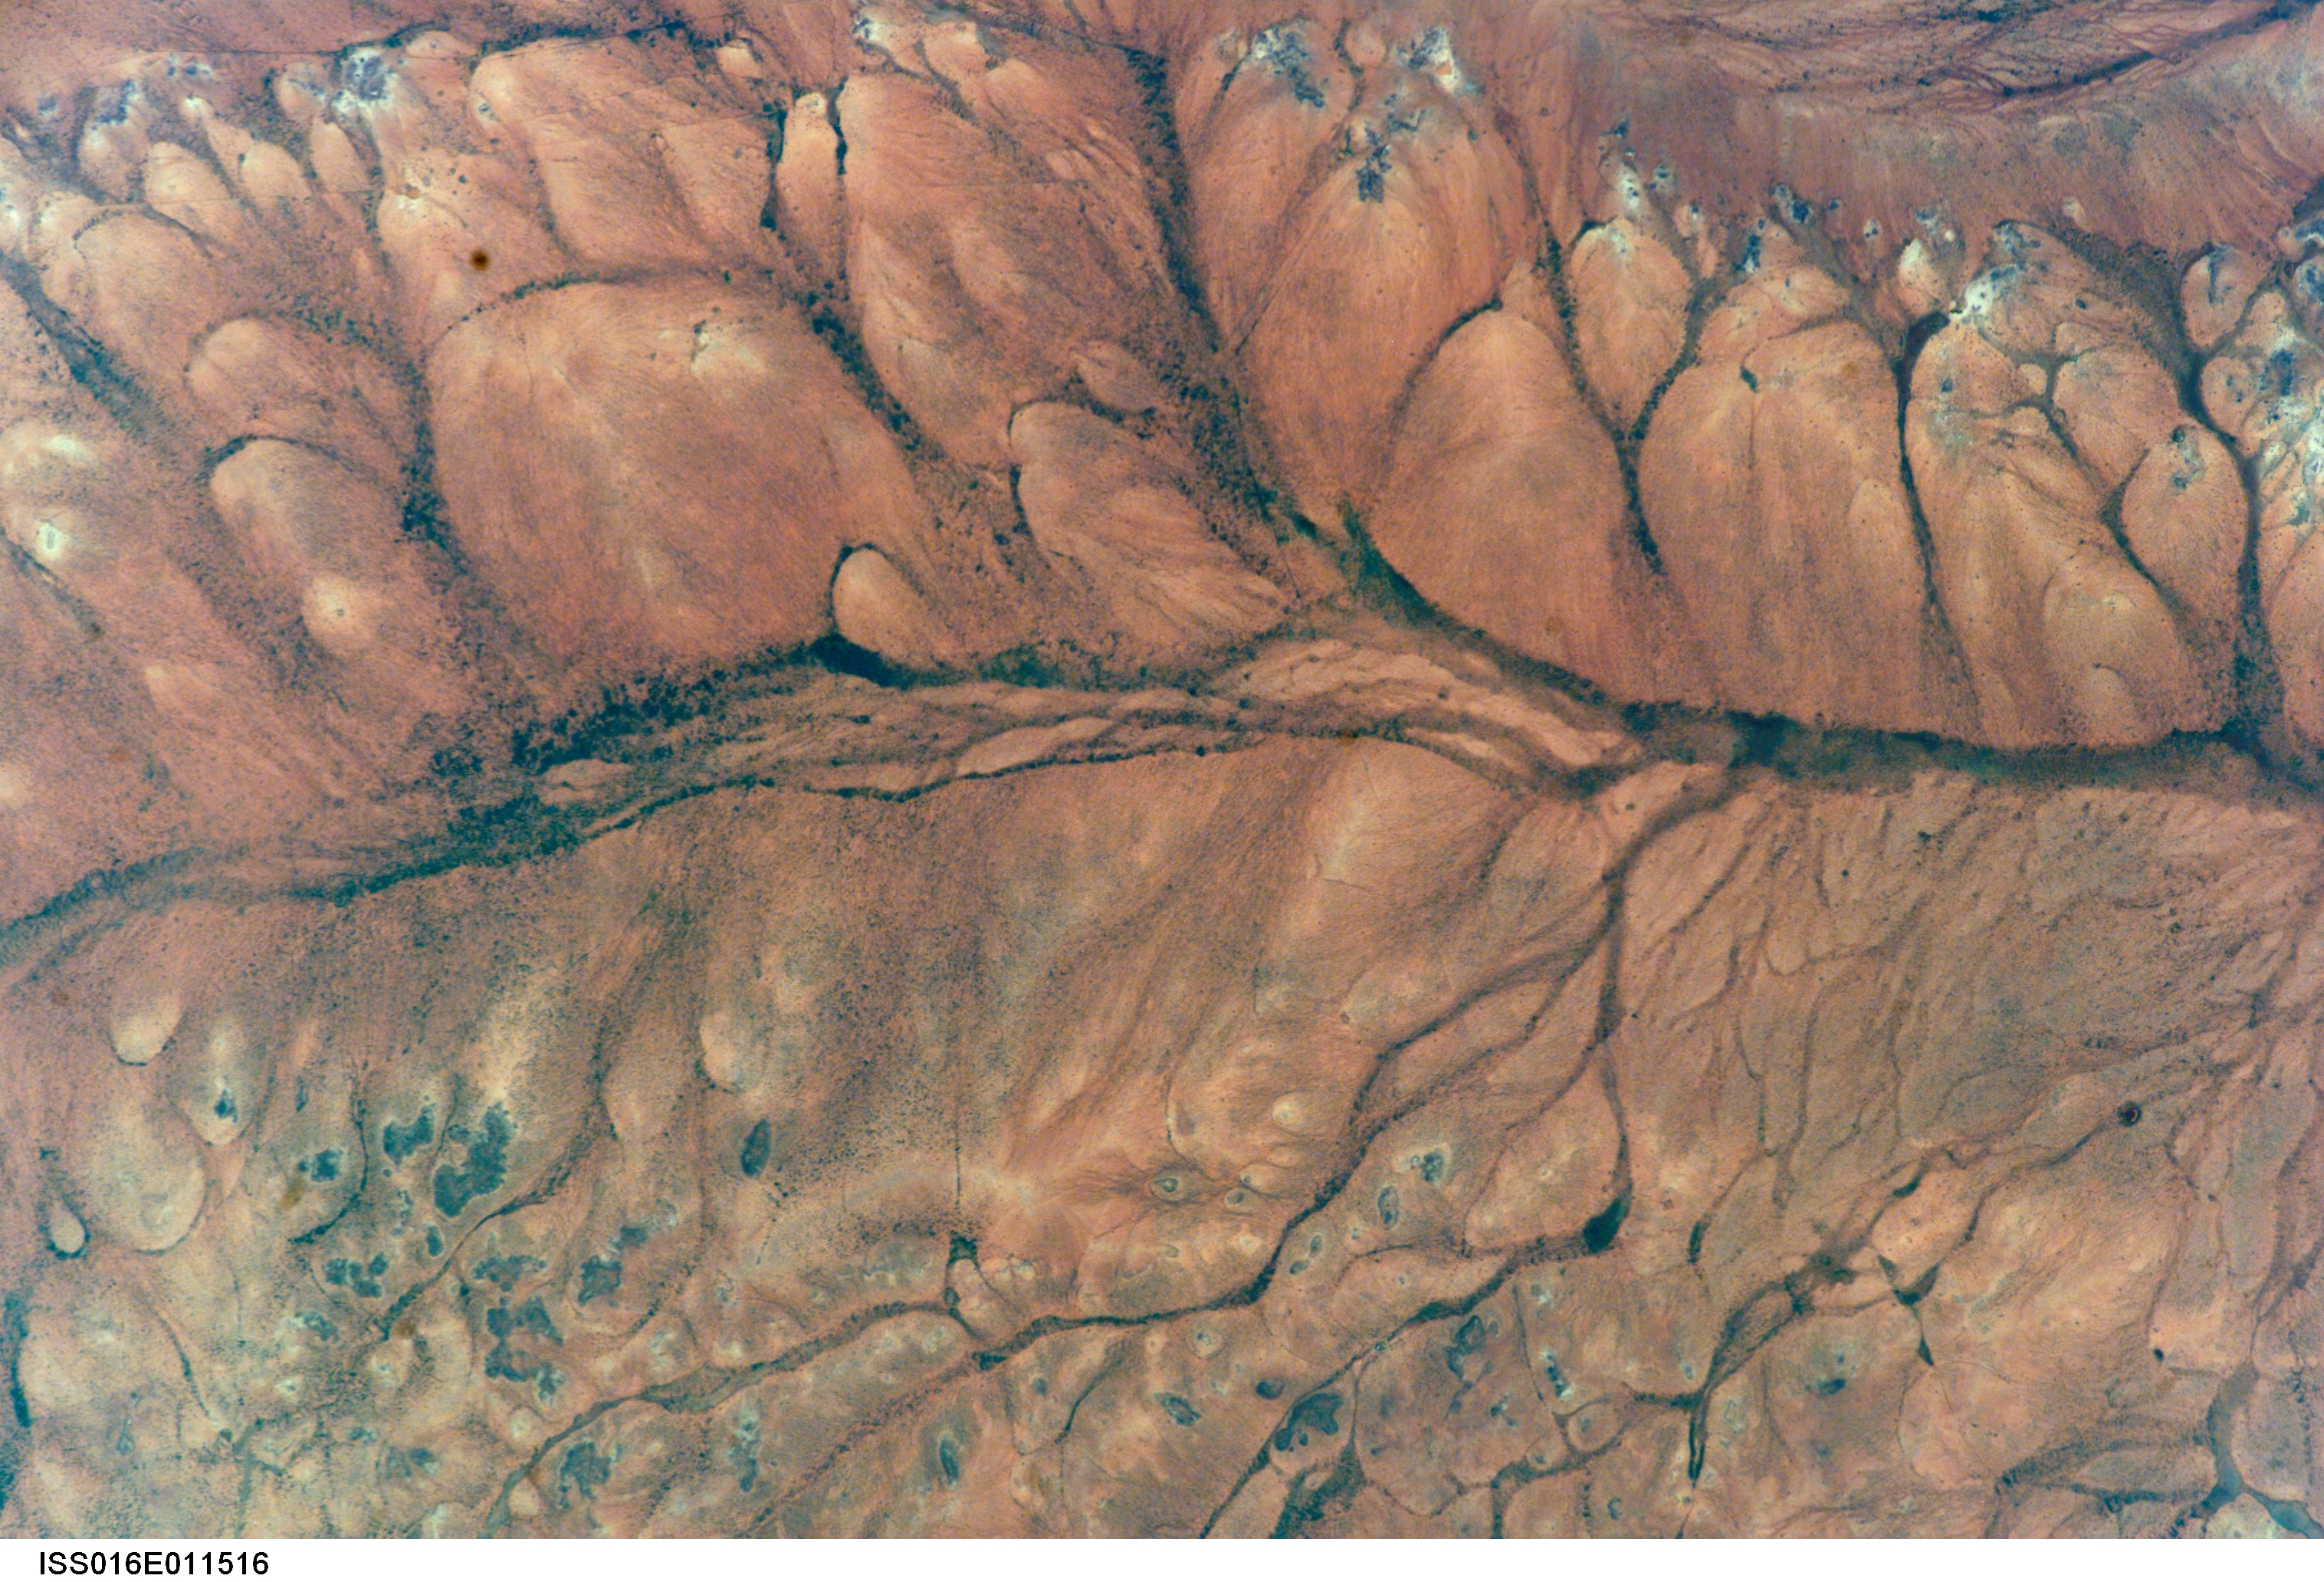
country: ETHIOPIA
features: HAUD REGION, DAROR, DESERT
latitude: 8.0
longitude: 44.5
